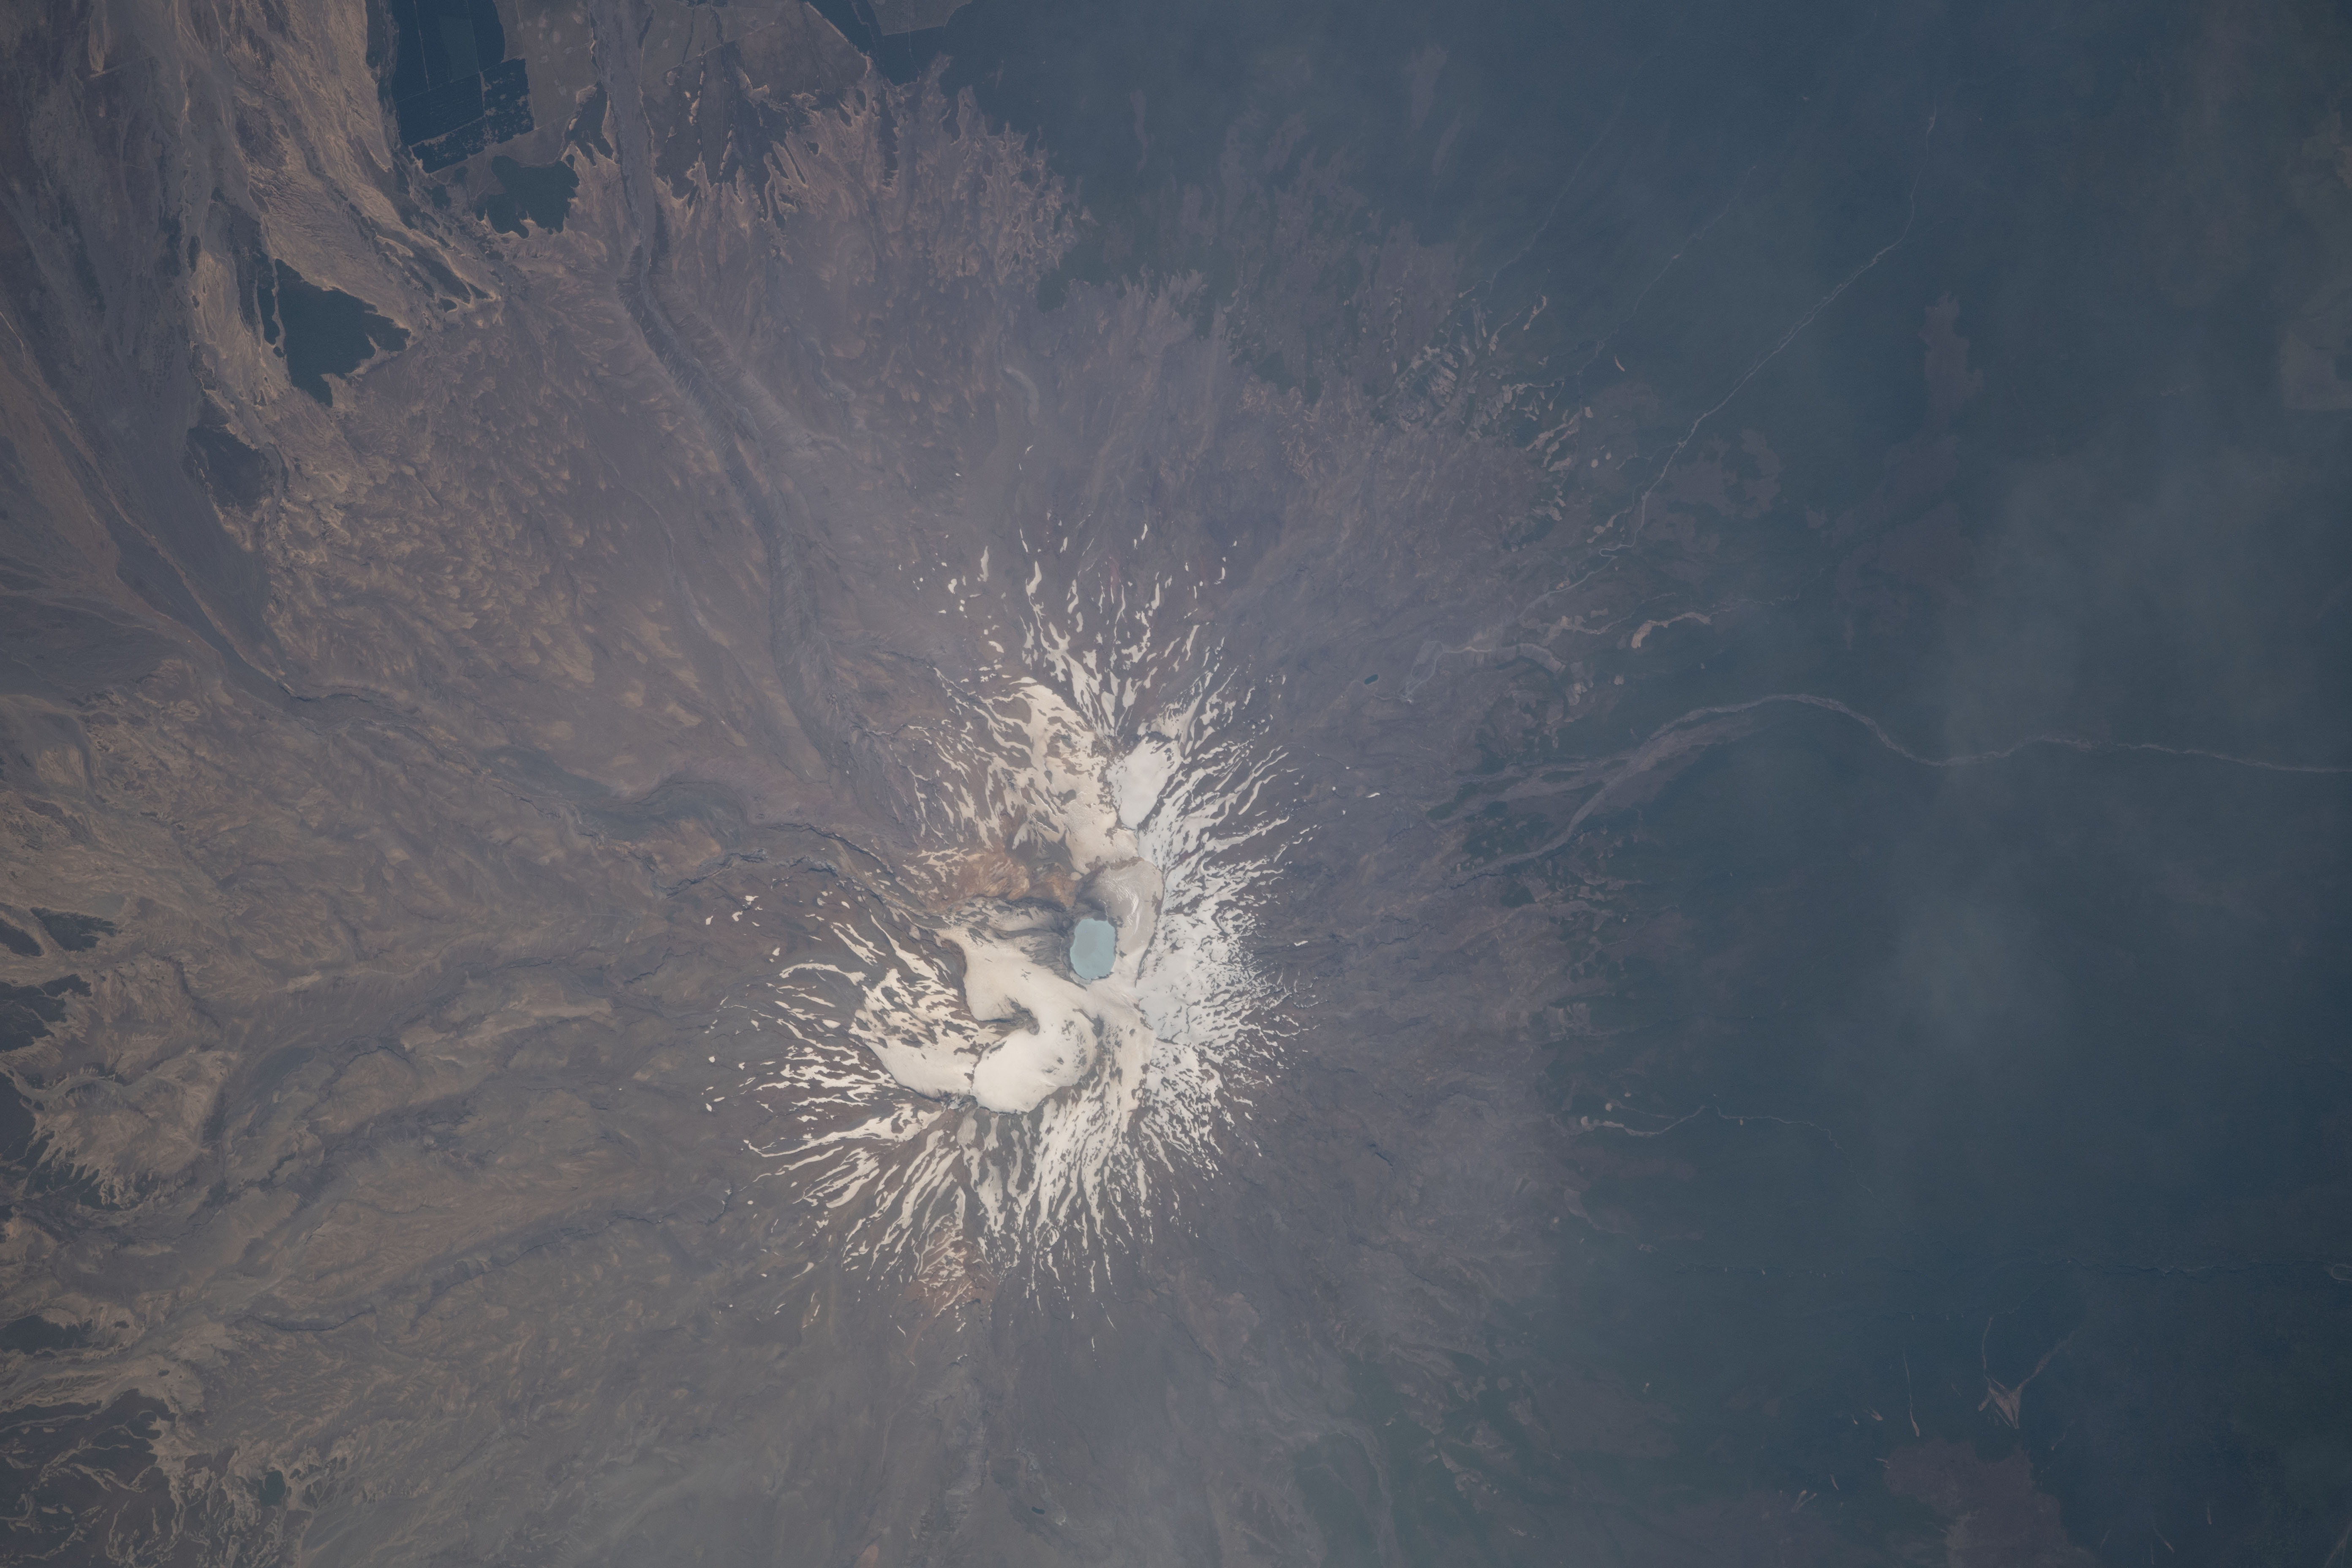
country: NEW ZEALAND-NI
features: MOUNT RUAPEHU
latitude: -39.3
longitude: 175.6
